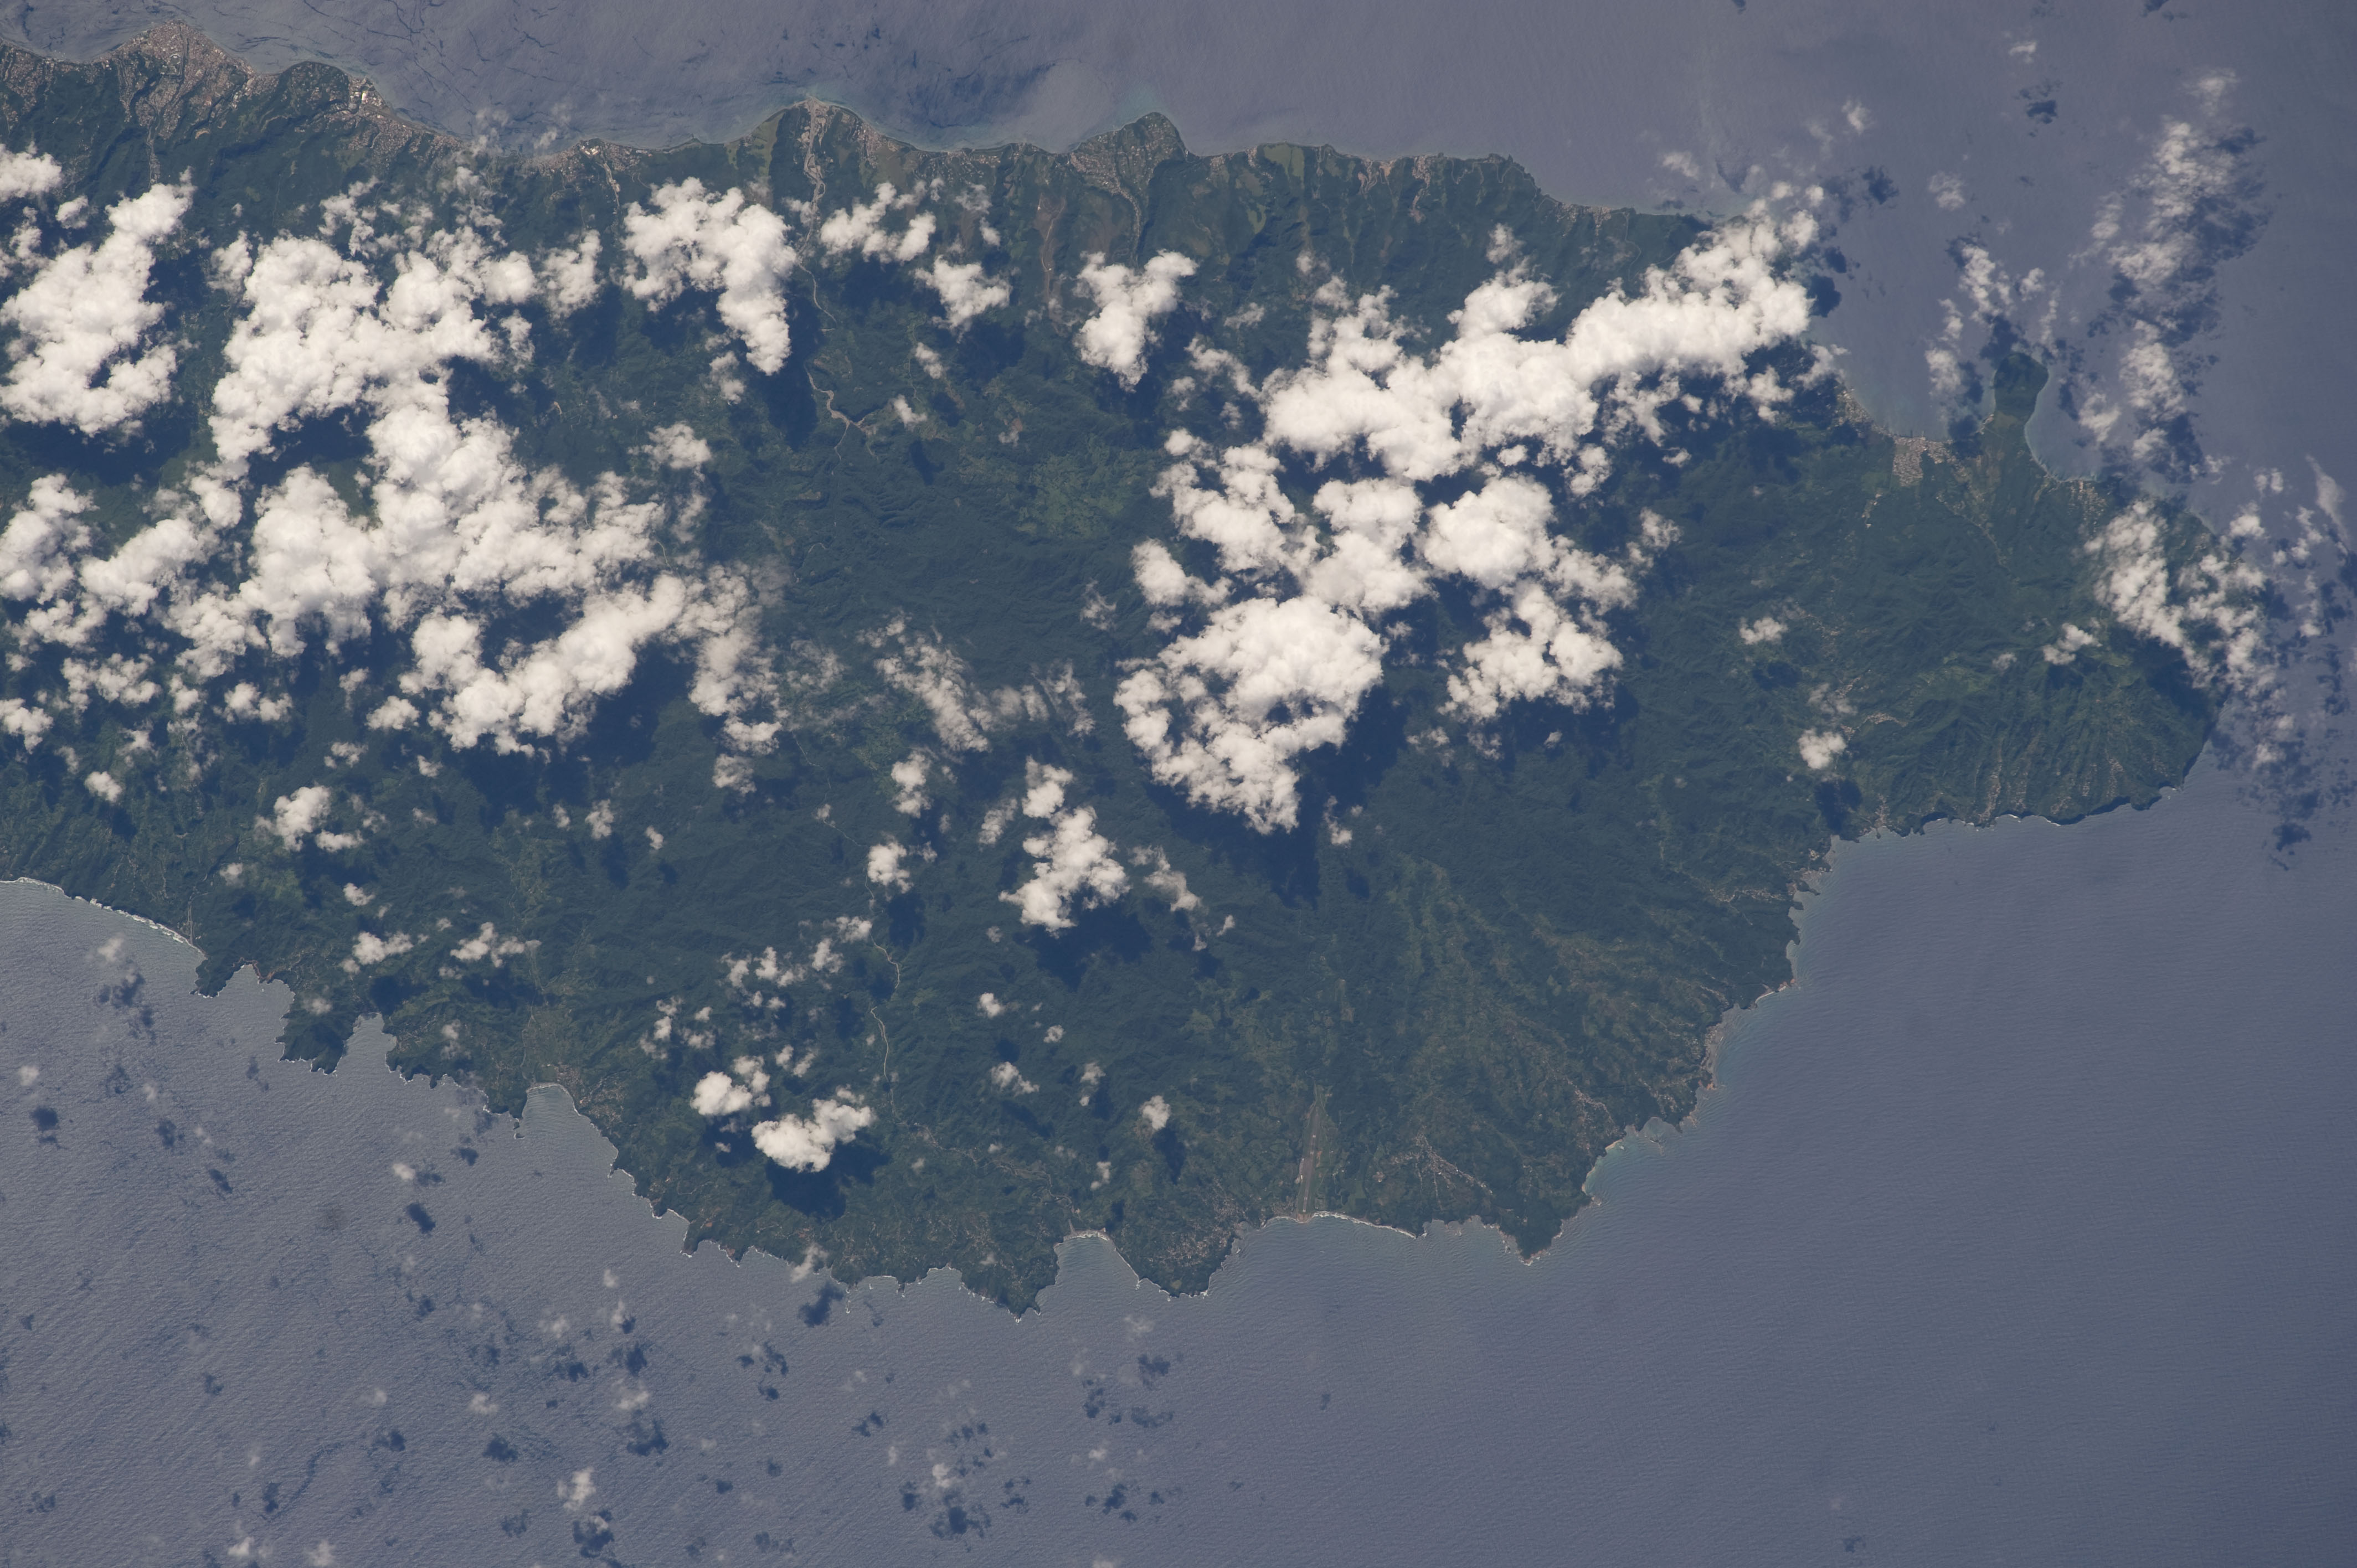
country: LESSER ANTILLES
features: CARIBBEAN S., DOMINICA, GLINT, PORTSMOUTH
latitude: 15.5
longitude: -61.4
